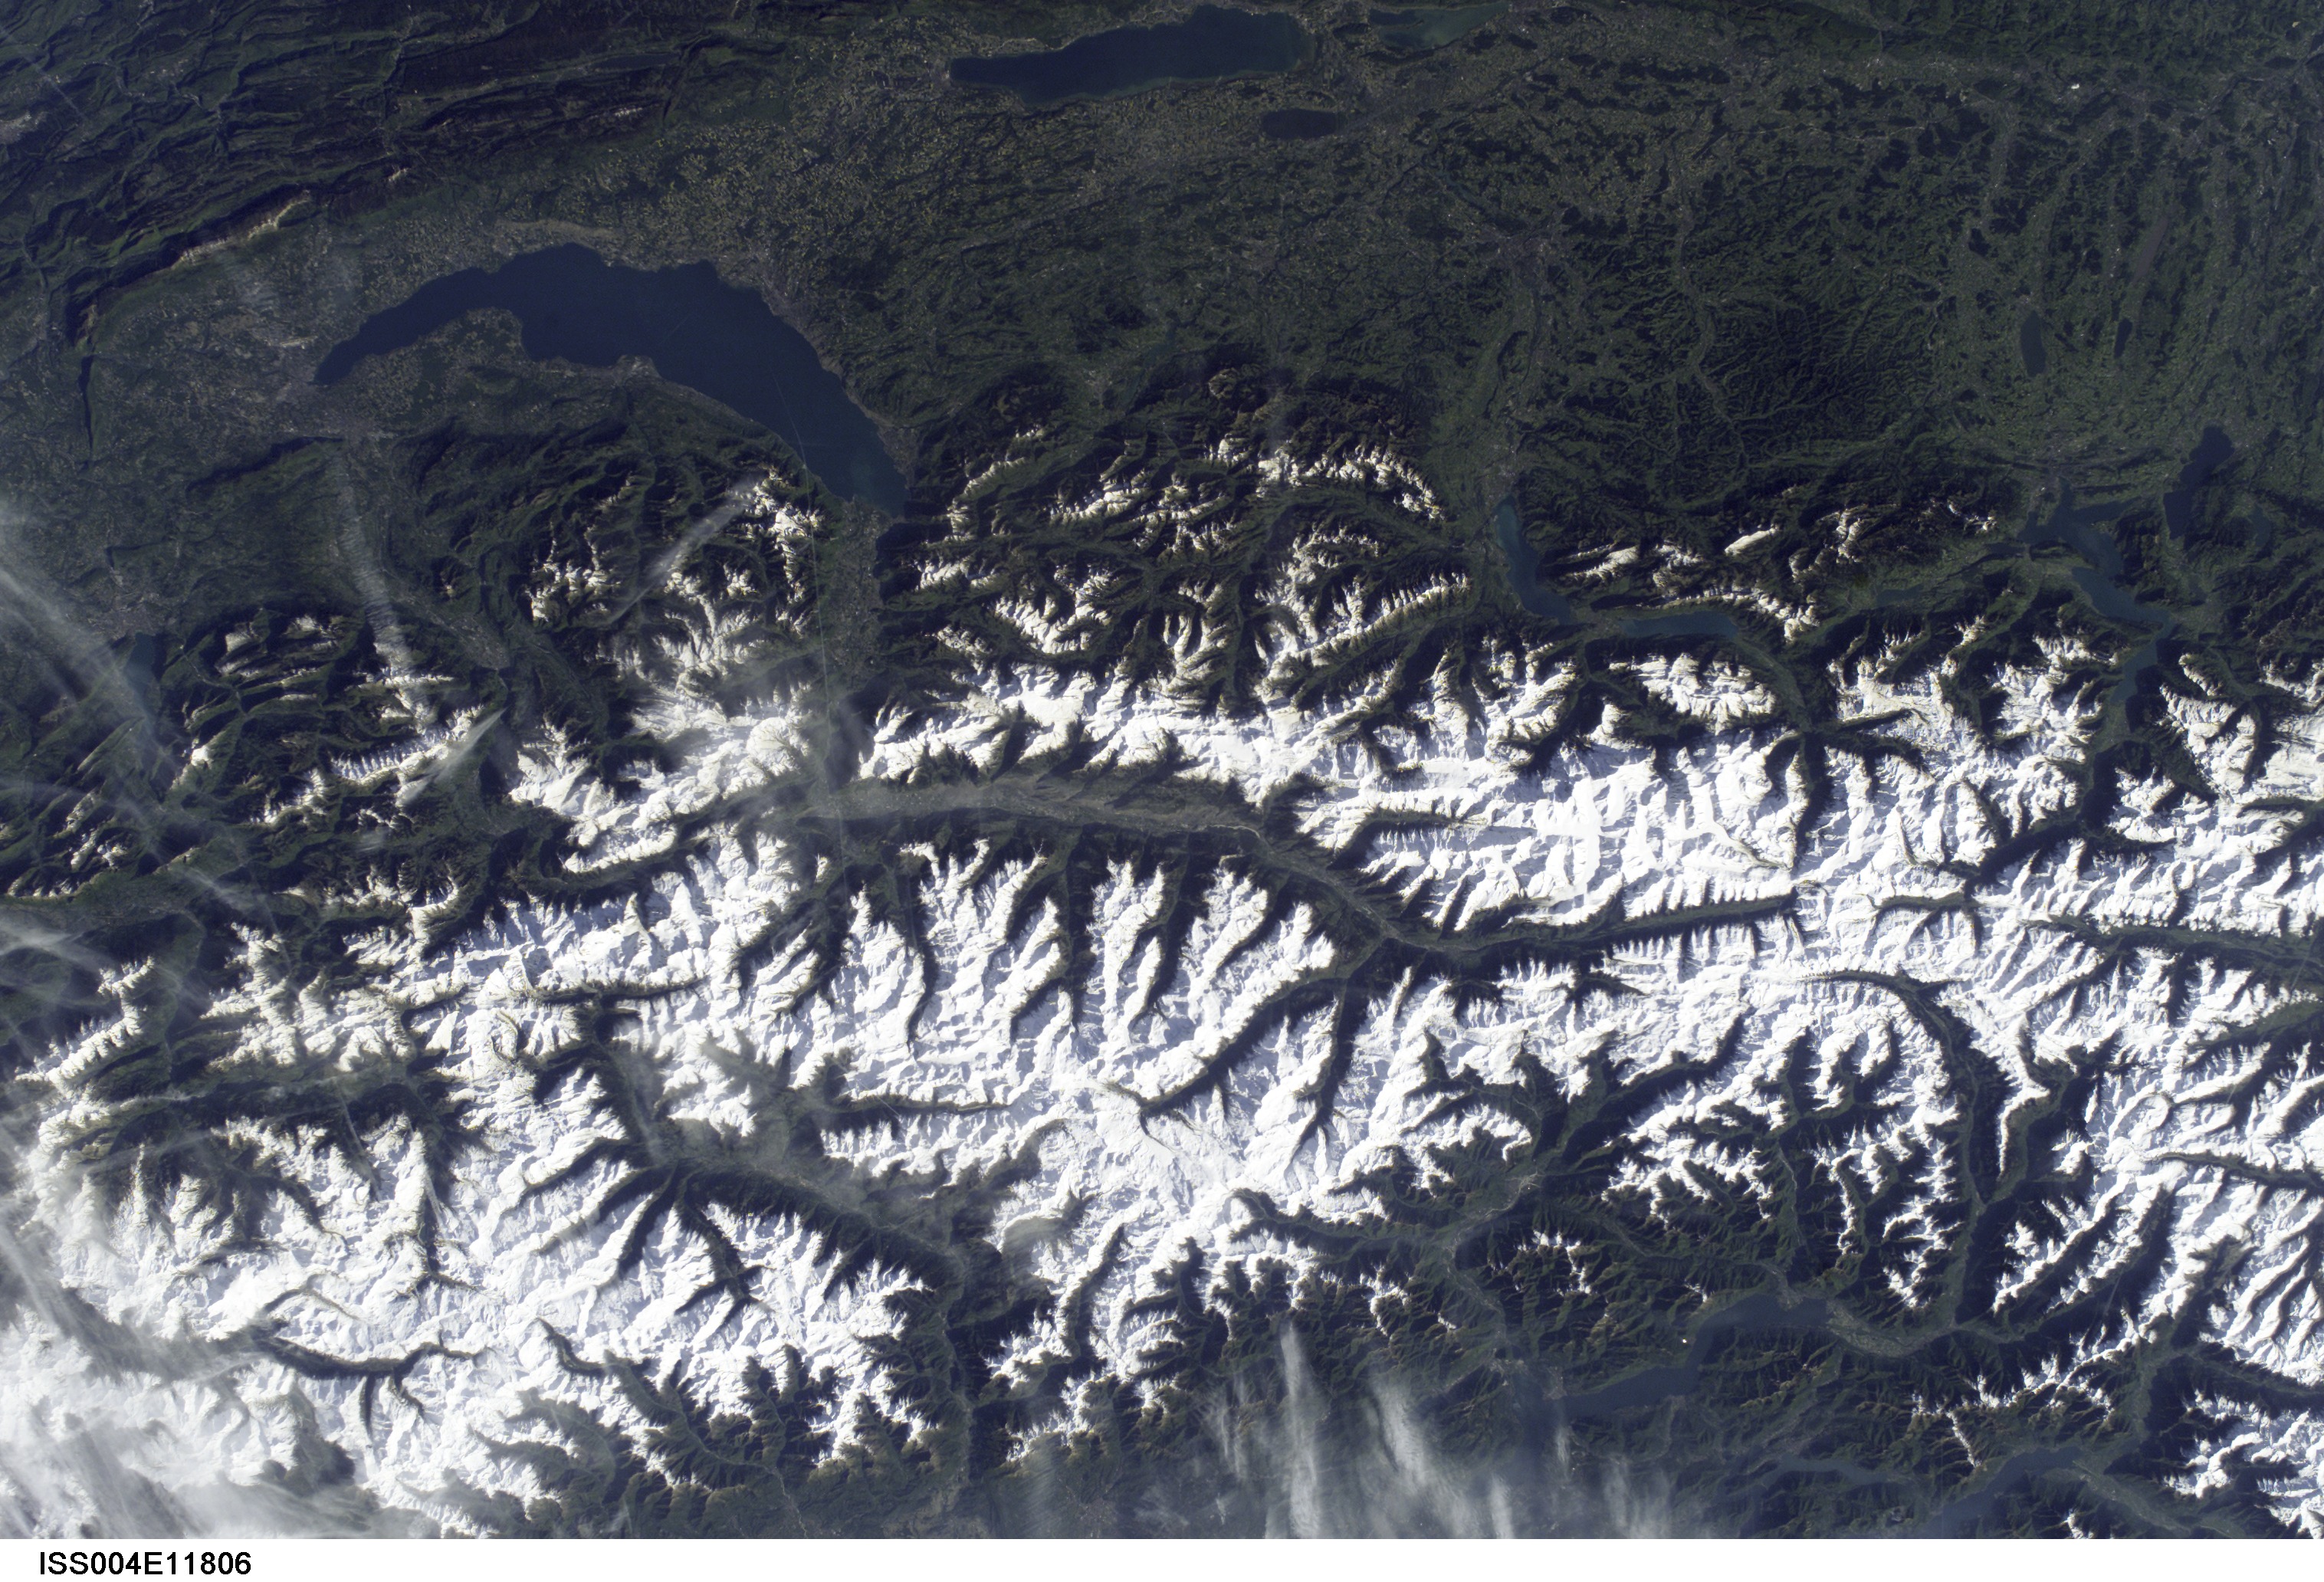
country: SWITZERLAND
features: LAKE GENEVA, MT. BLANC, ALPS
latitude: 46.0
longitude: 7.5
